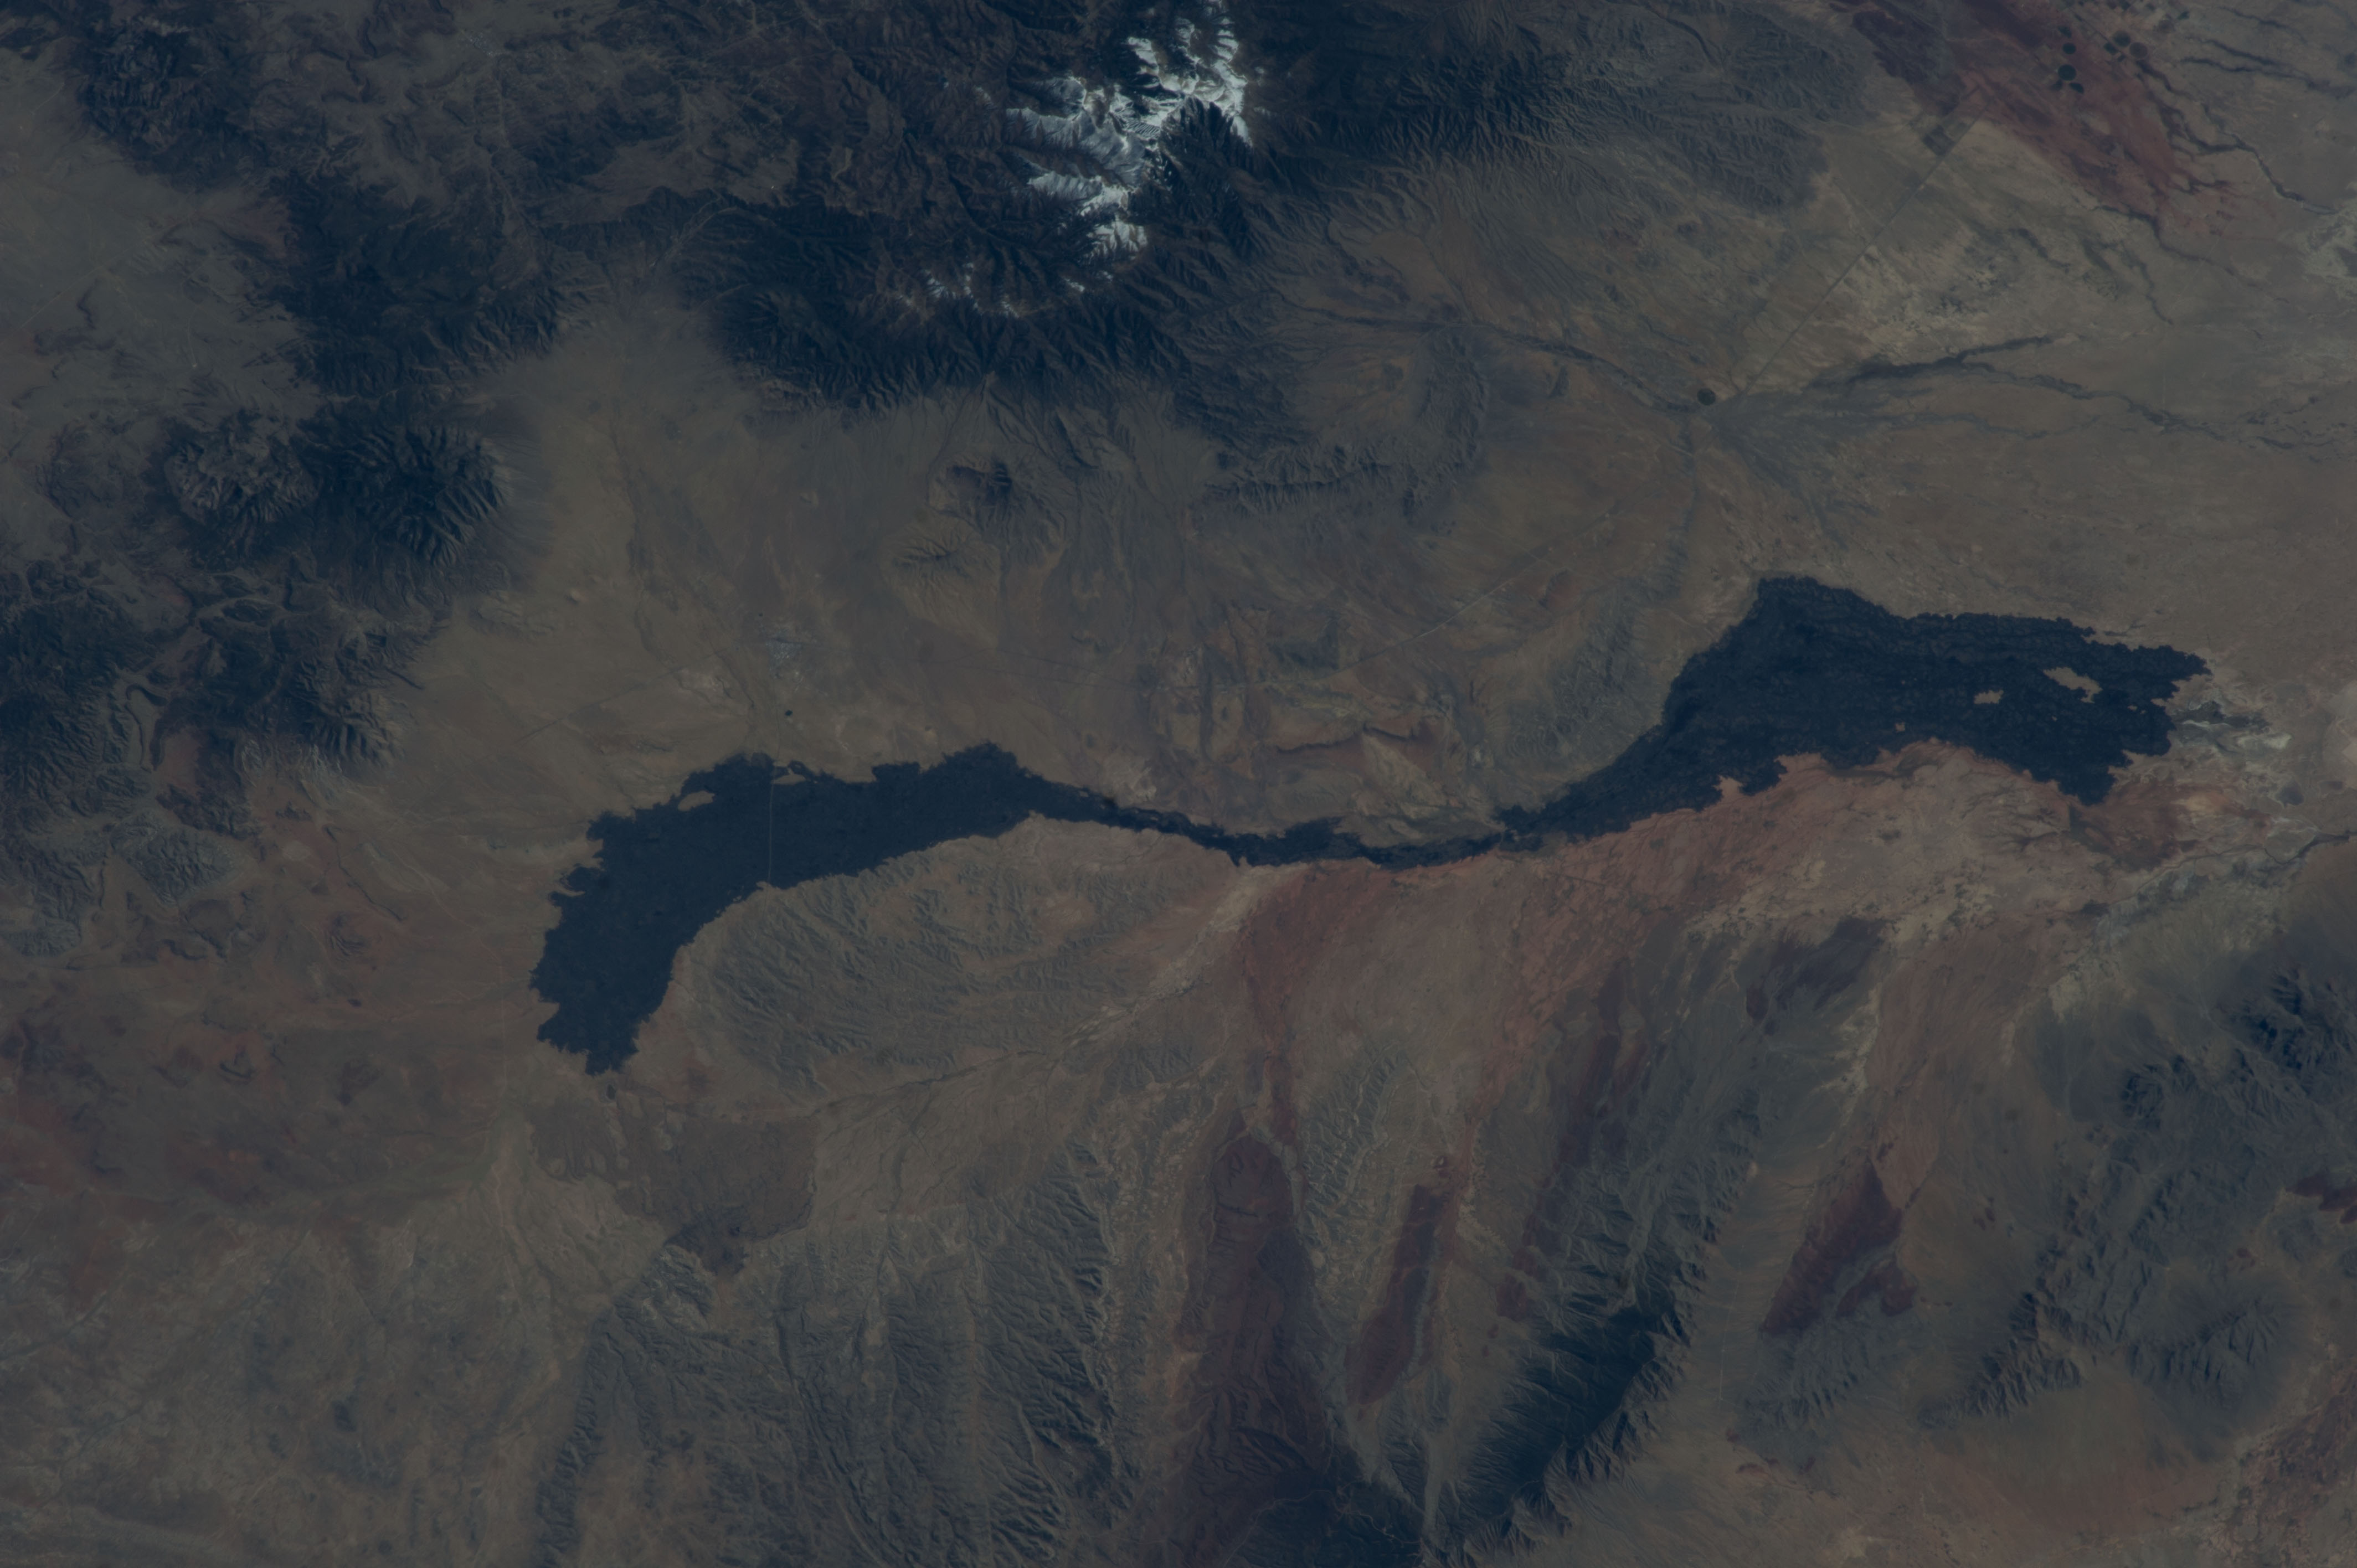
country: USA-NEW_MEXICO
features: MOUNTAIN, DESERT, SIERRA BLANCA PEAK
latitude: 33.6
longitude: -106.0
